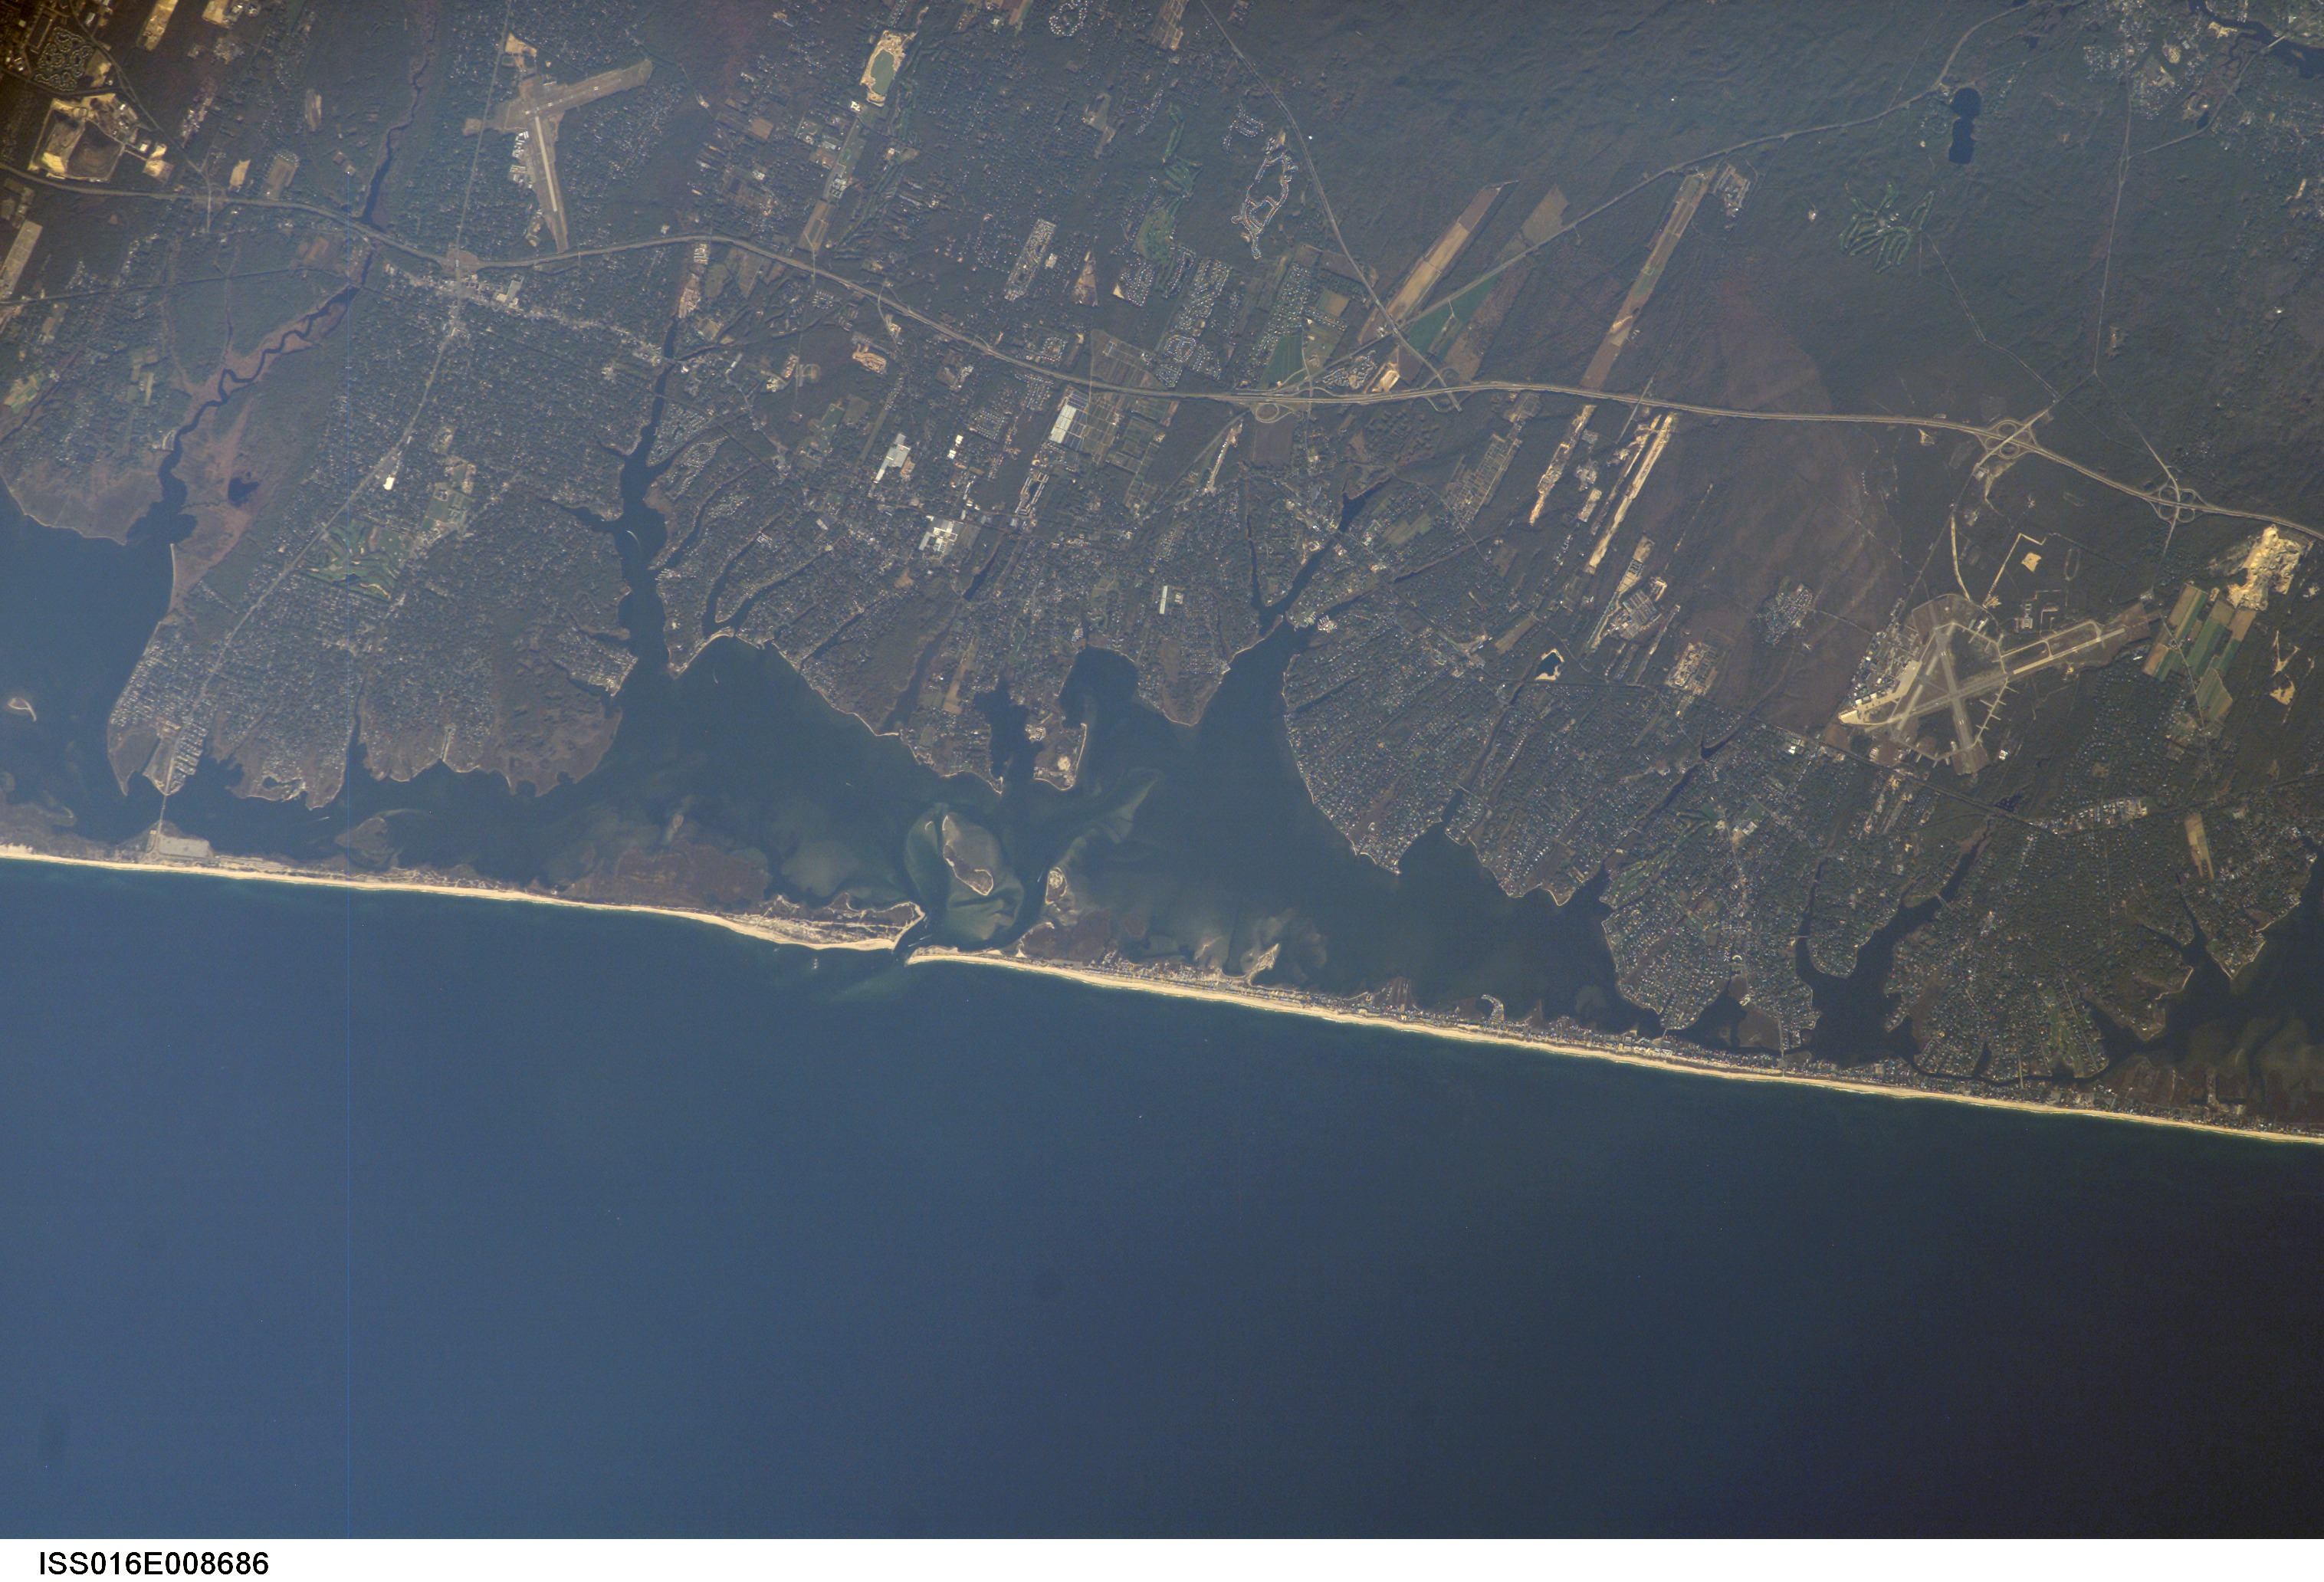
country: USA-NEW YORK
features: MORICHES INLET, FIRE ISLAND
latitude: 40.8
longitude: -72.8
